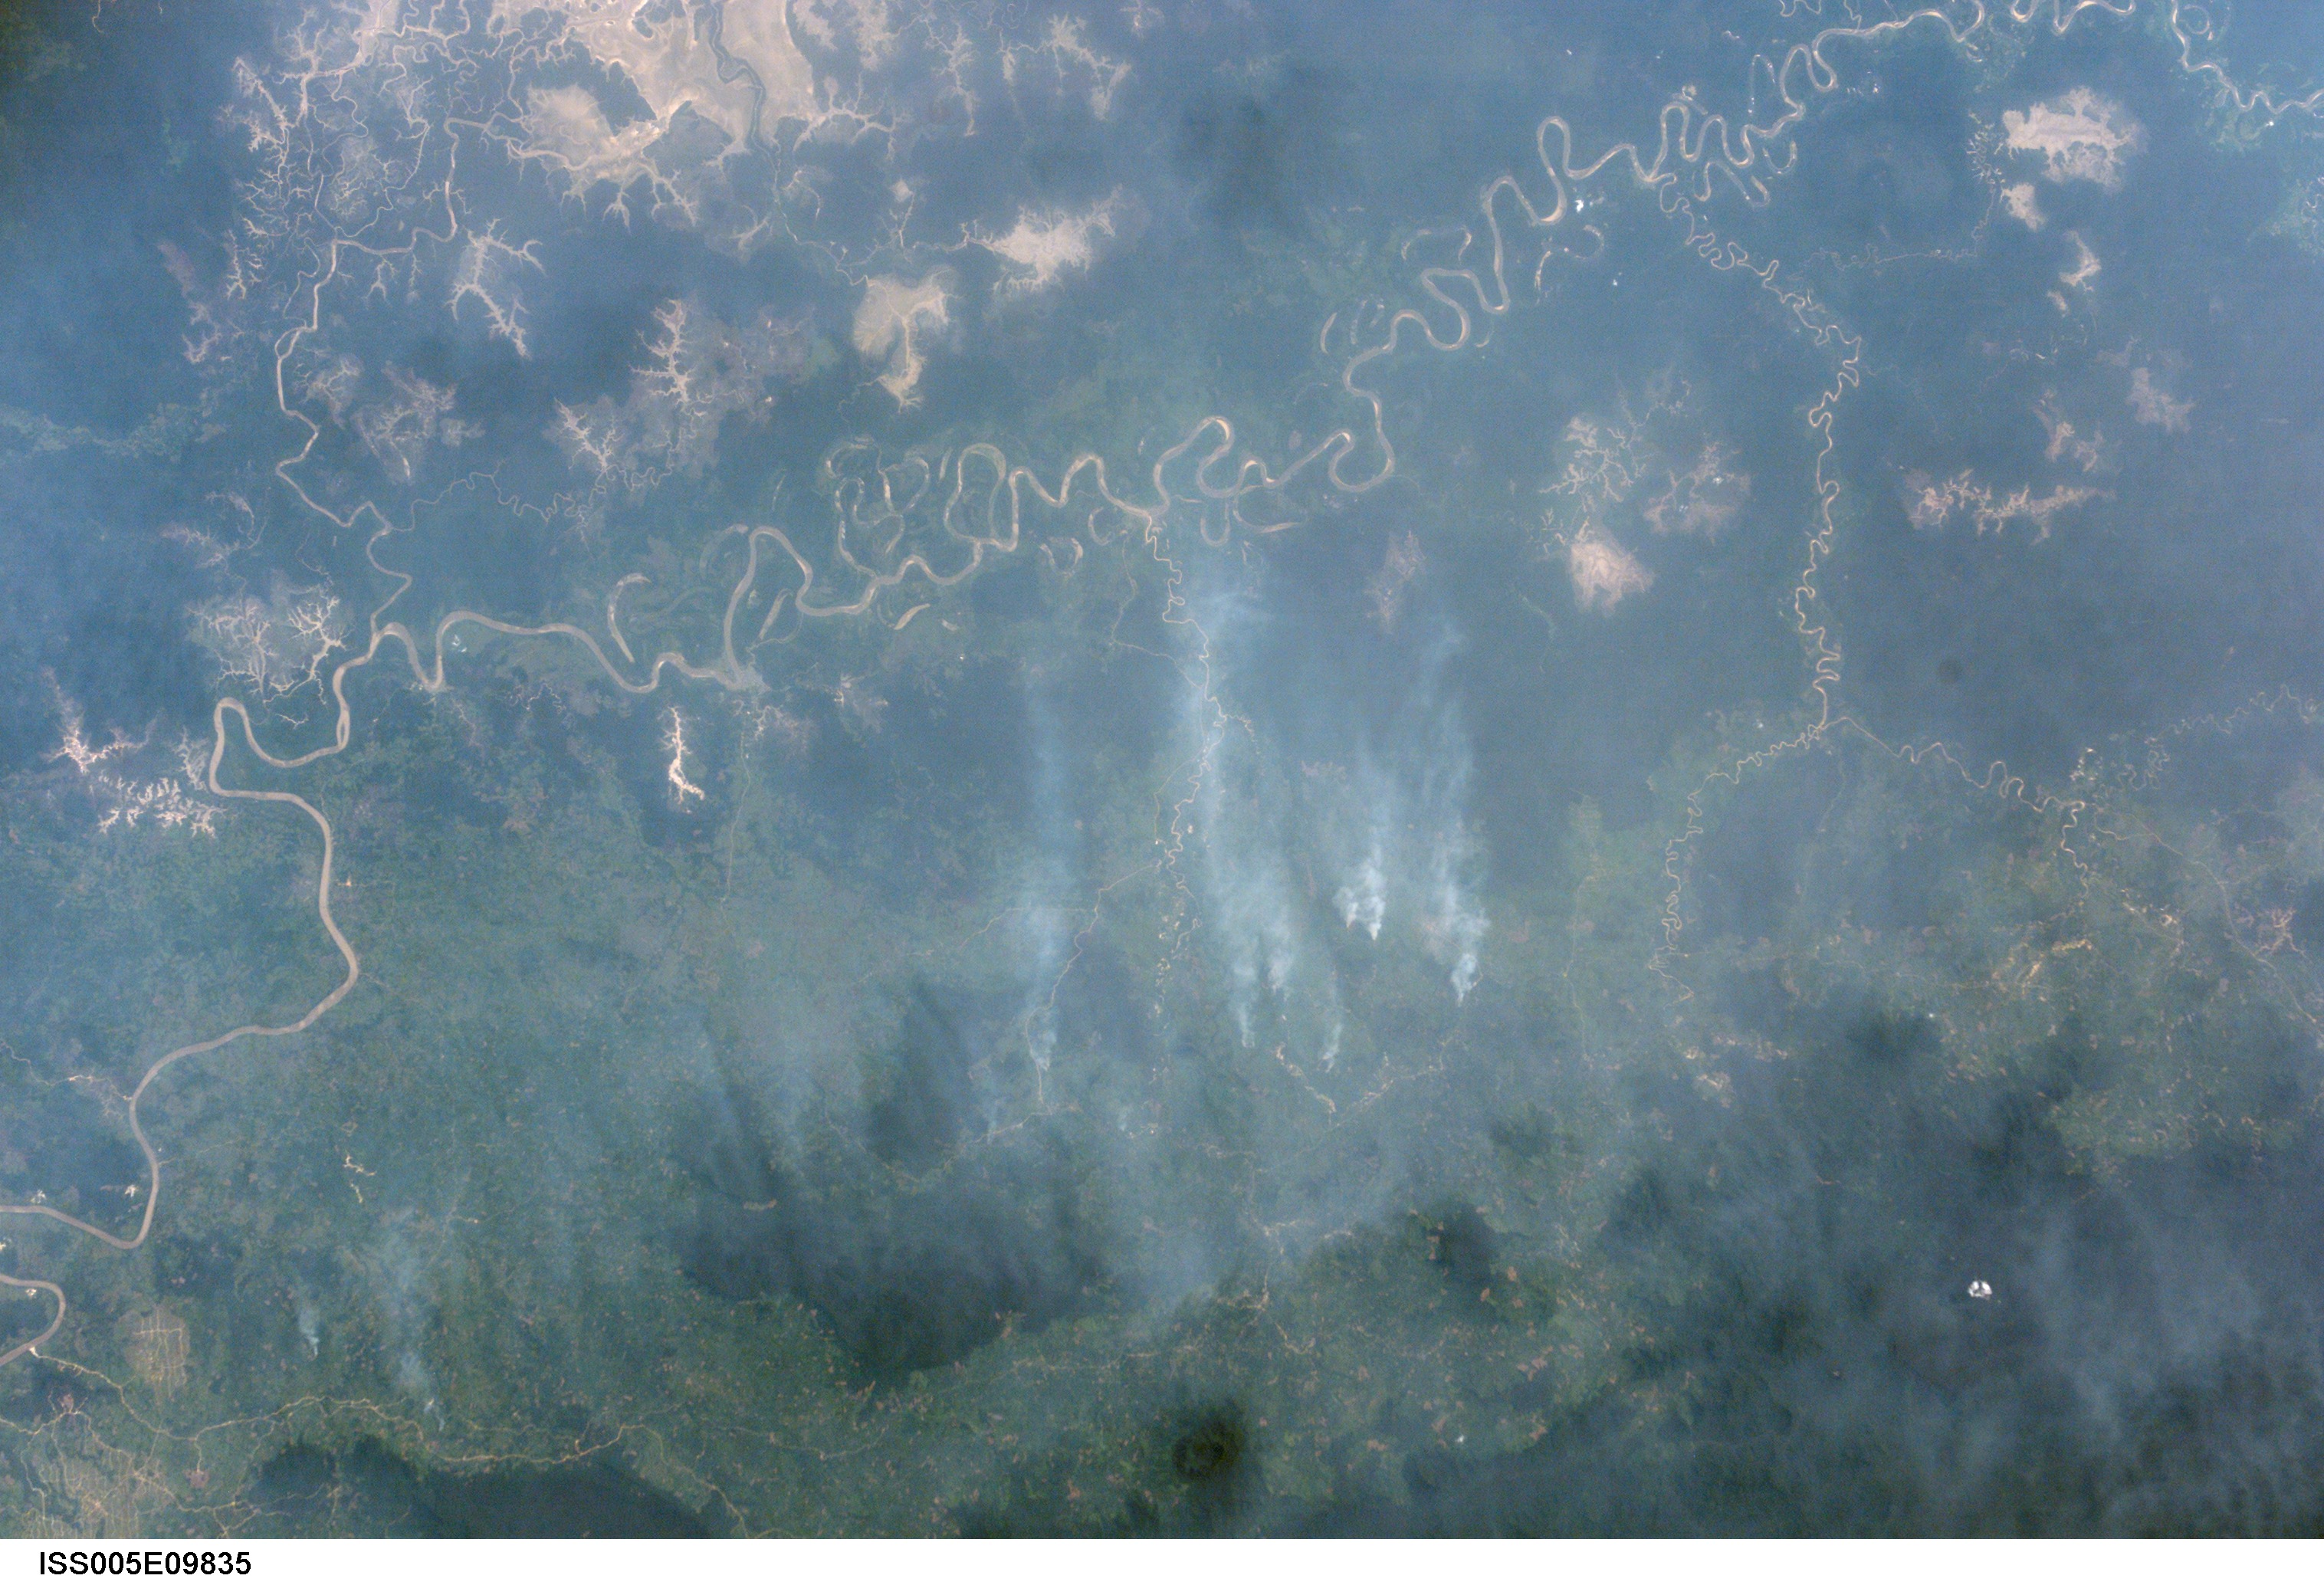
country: INDONESIA-B
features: SMOKE HAZE, FIRES, KAPUAS R.
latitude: 0.5
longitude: 112.5
